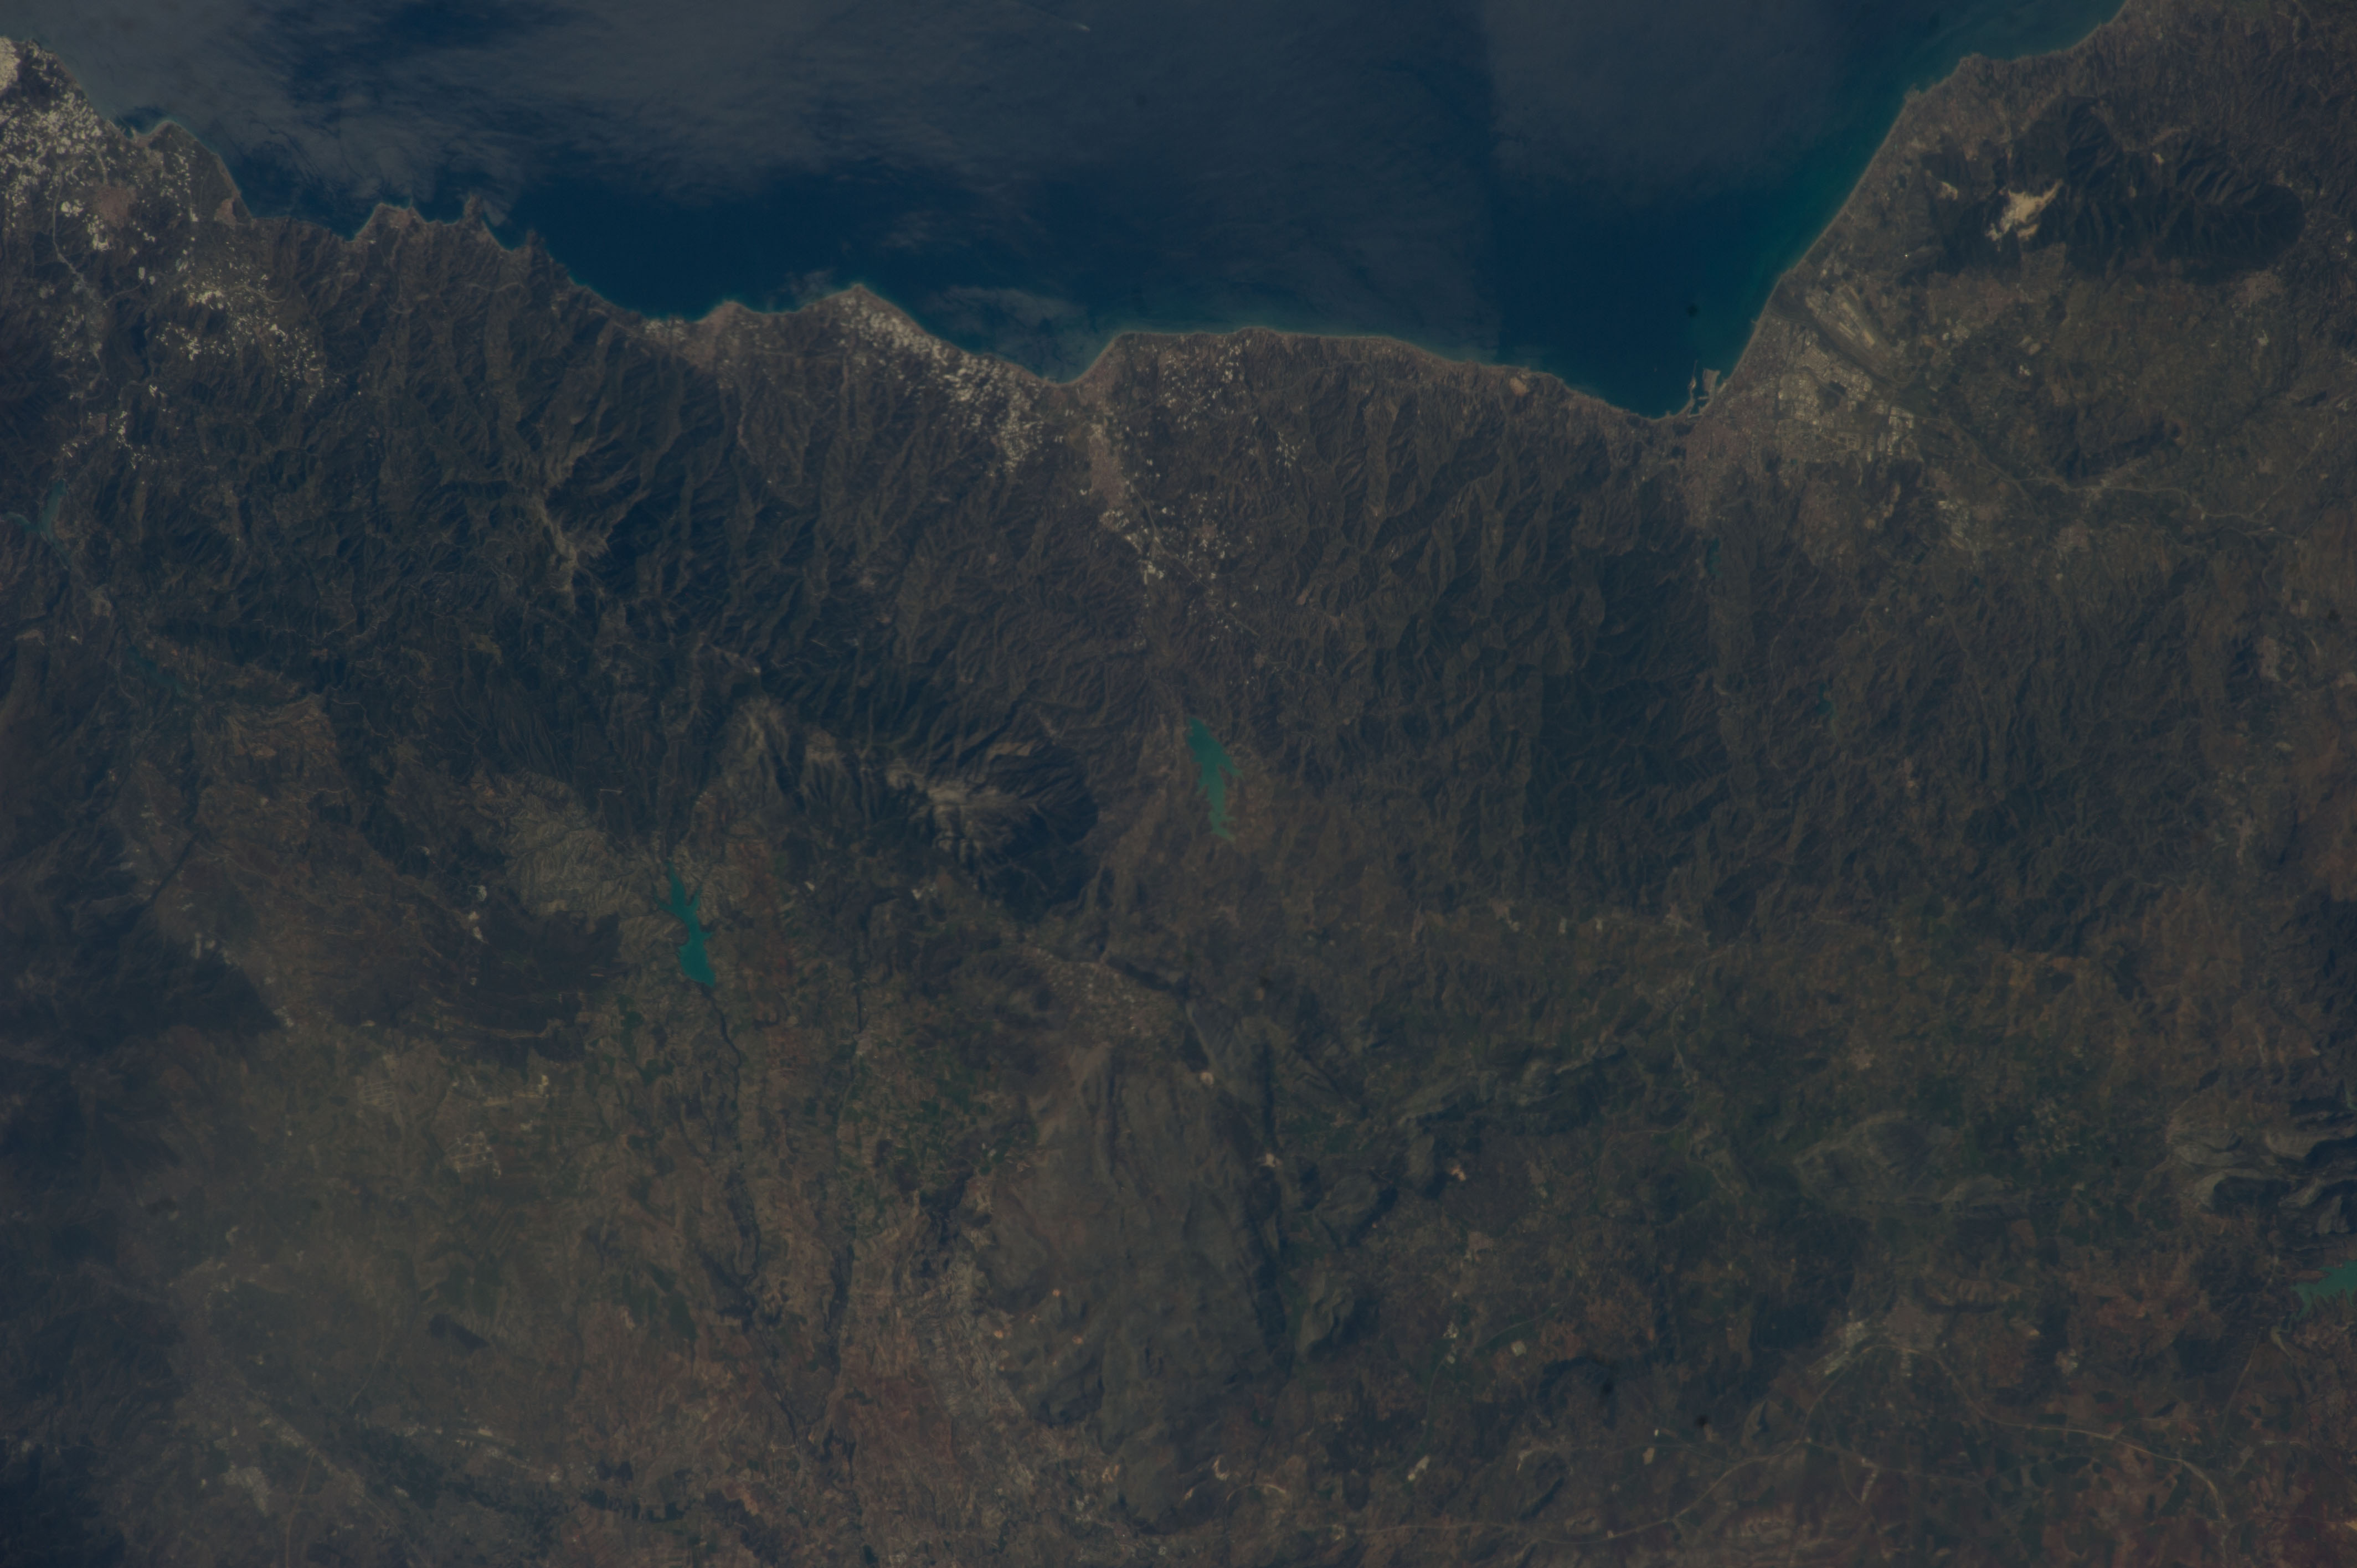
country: SPAIN
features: LAKE, COAST, MOUNTAINS, EMBALSE DE LA VINUELA, EMBALSE DE LOS BERMEJALES
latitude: 36.9
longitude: -4.2
